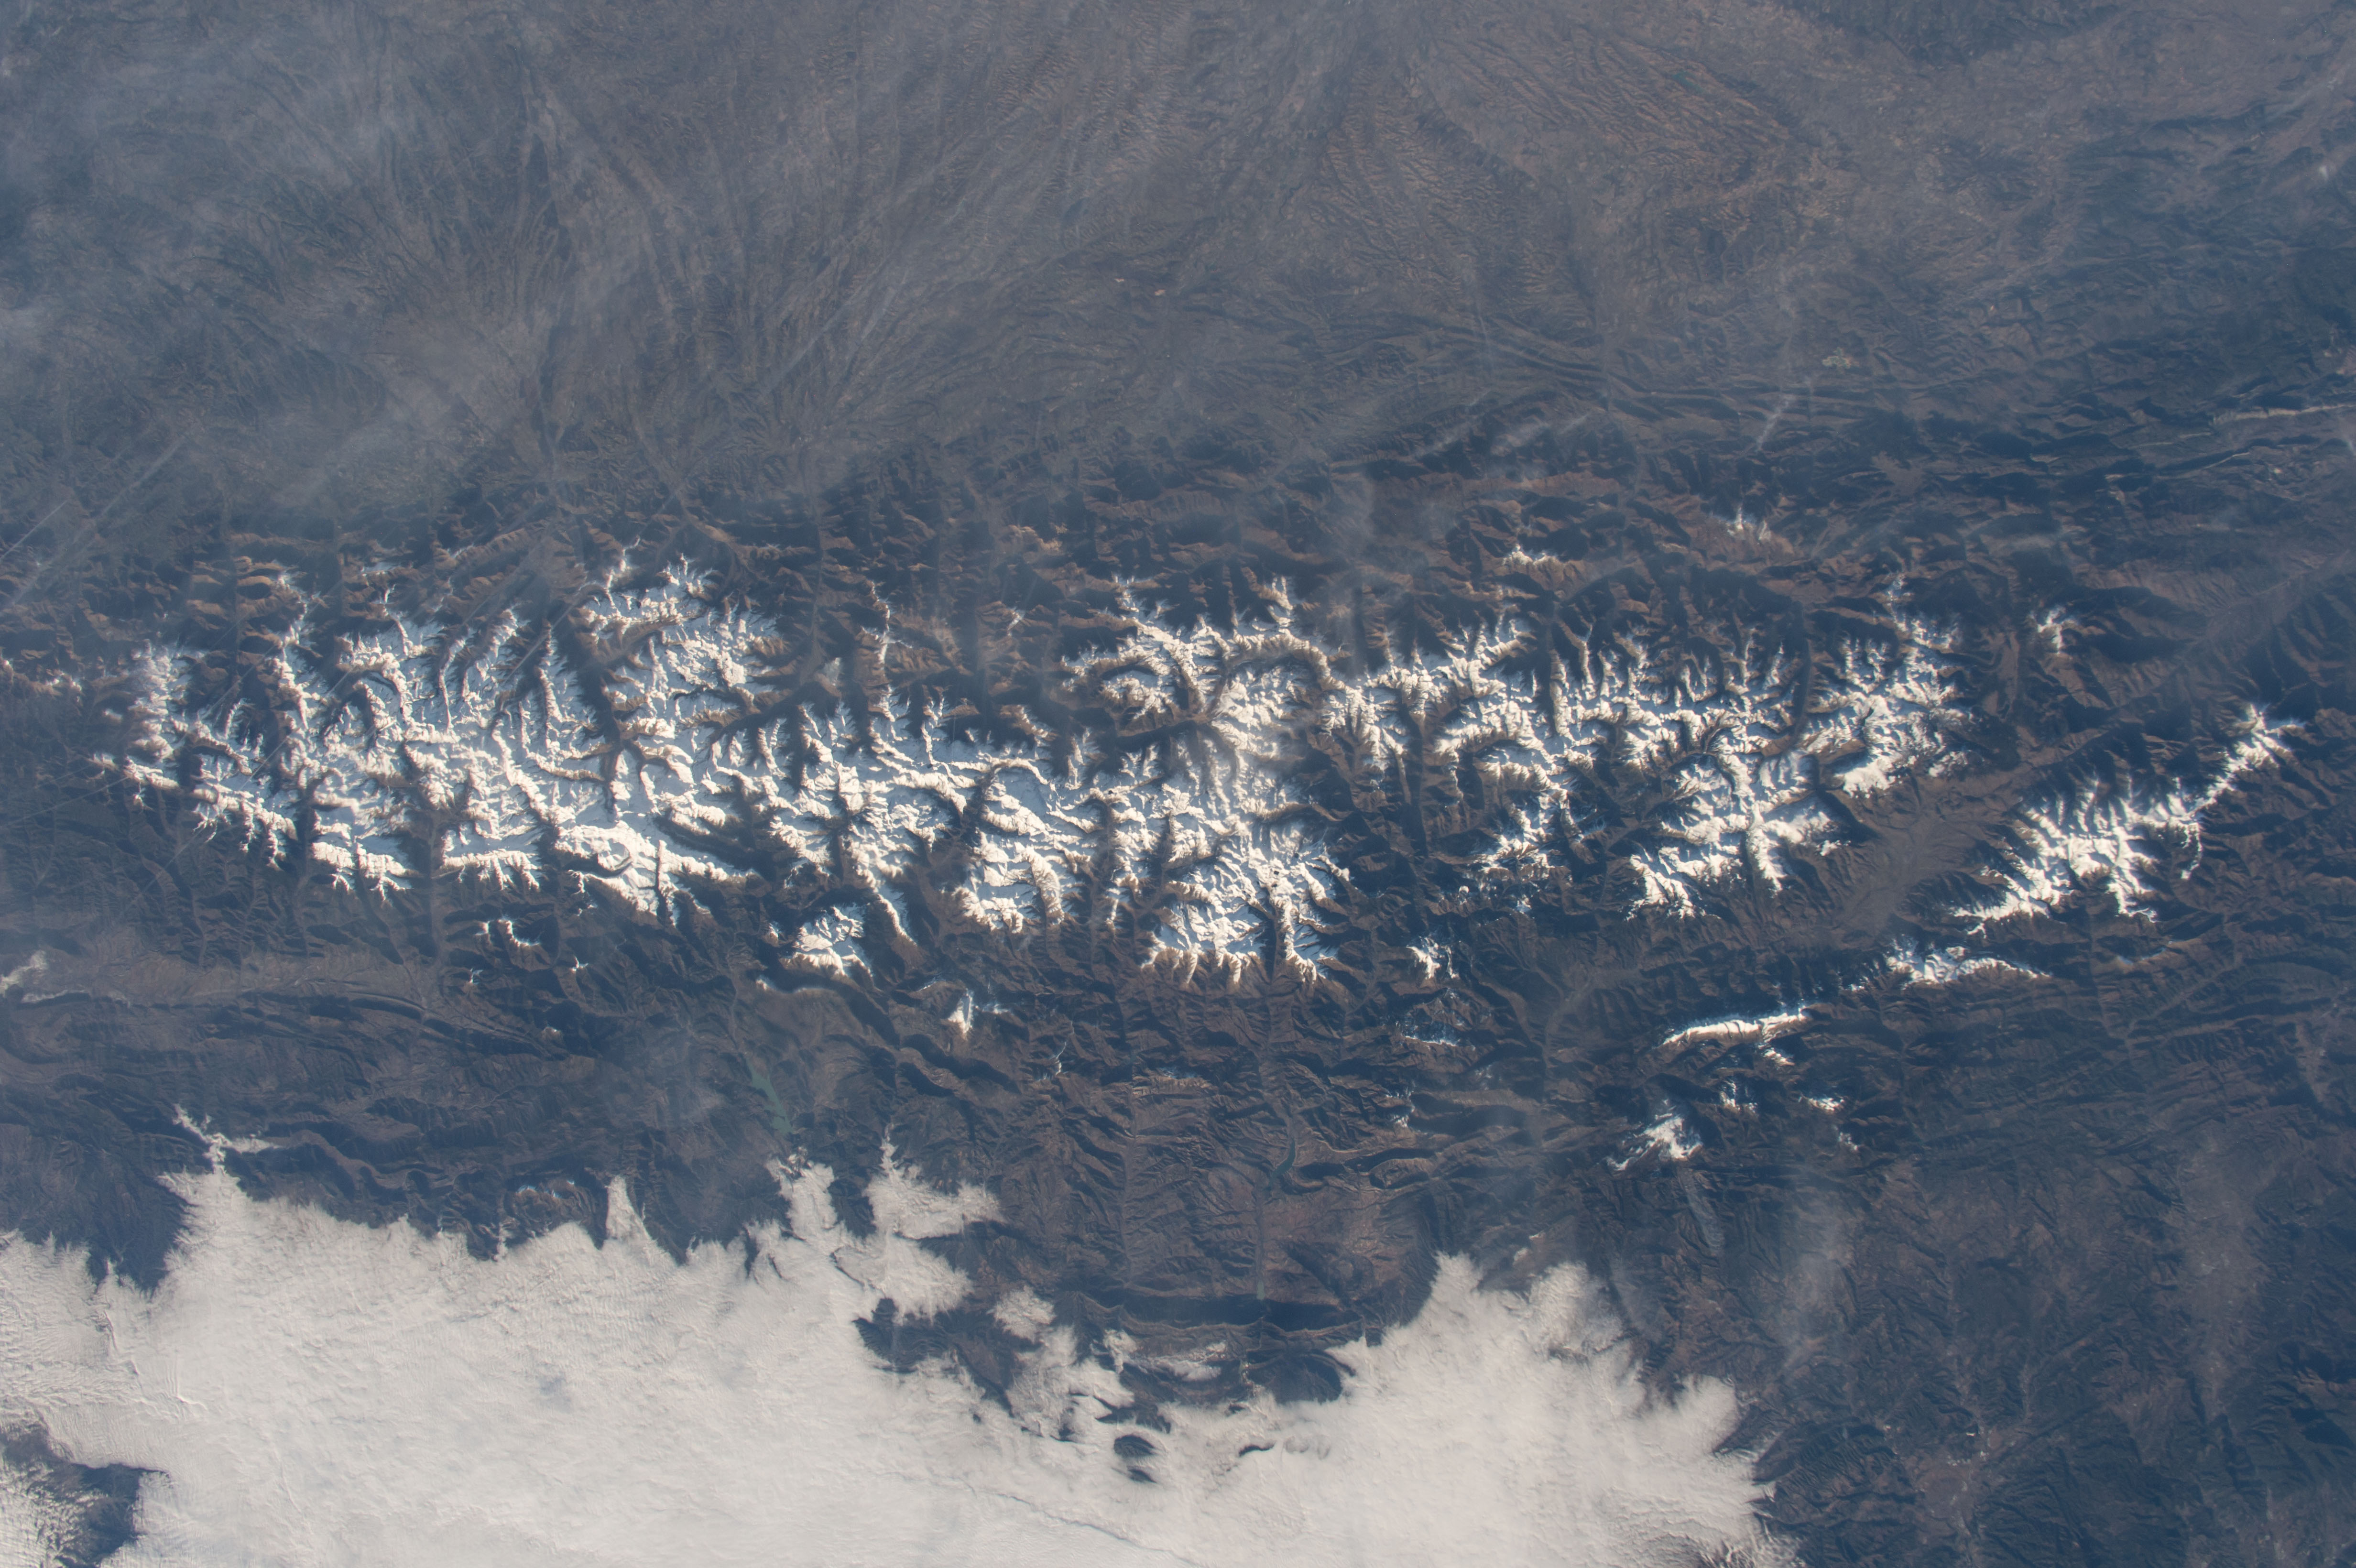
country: SPAIN
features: PYRENEES MOUNTAINS, EUROPE,MOUNTAINS, PYRENNES,MTS
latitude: 42.6
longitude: 0.9
